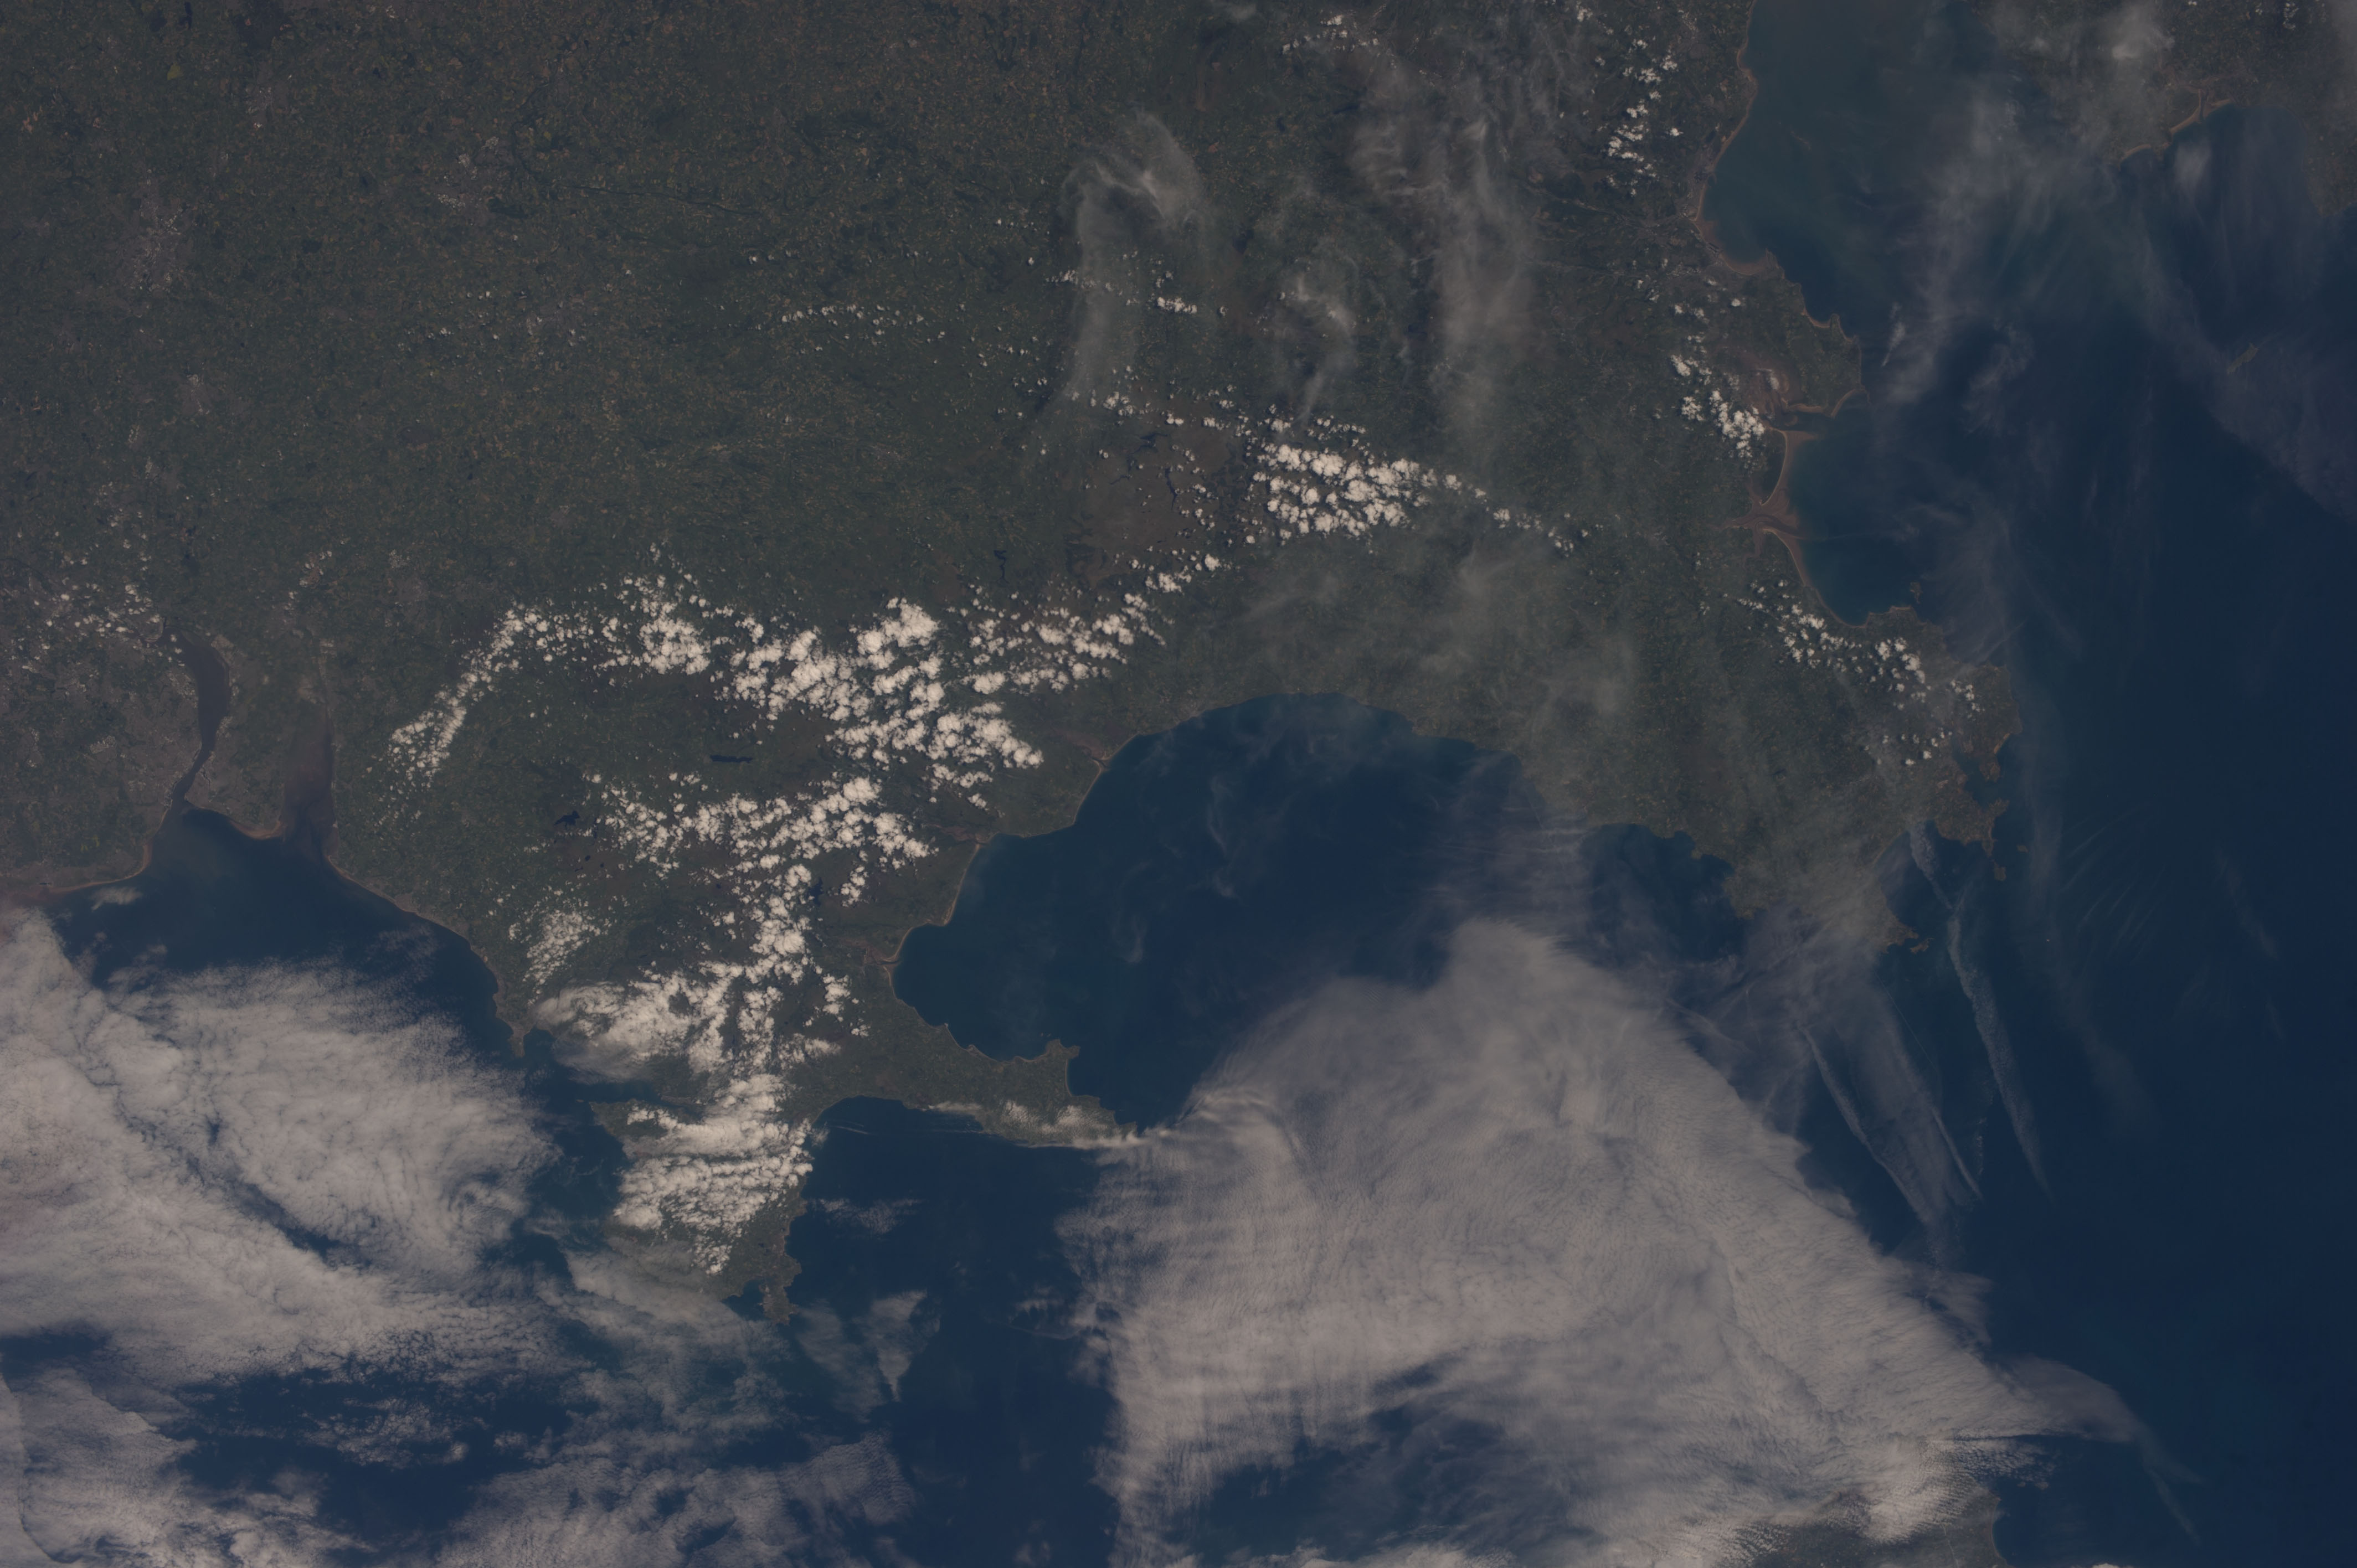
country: UK-WALES
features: CHAN.
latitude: 52.5
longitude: -4.5
